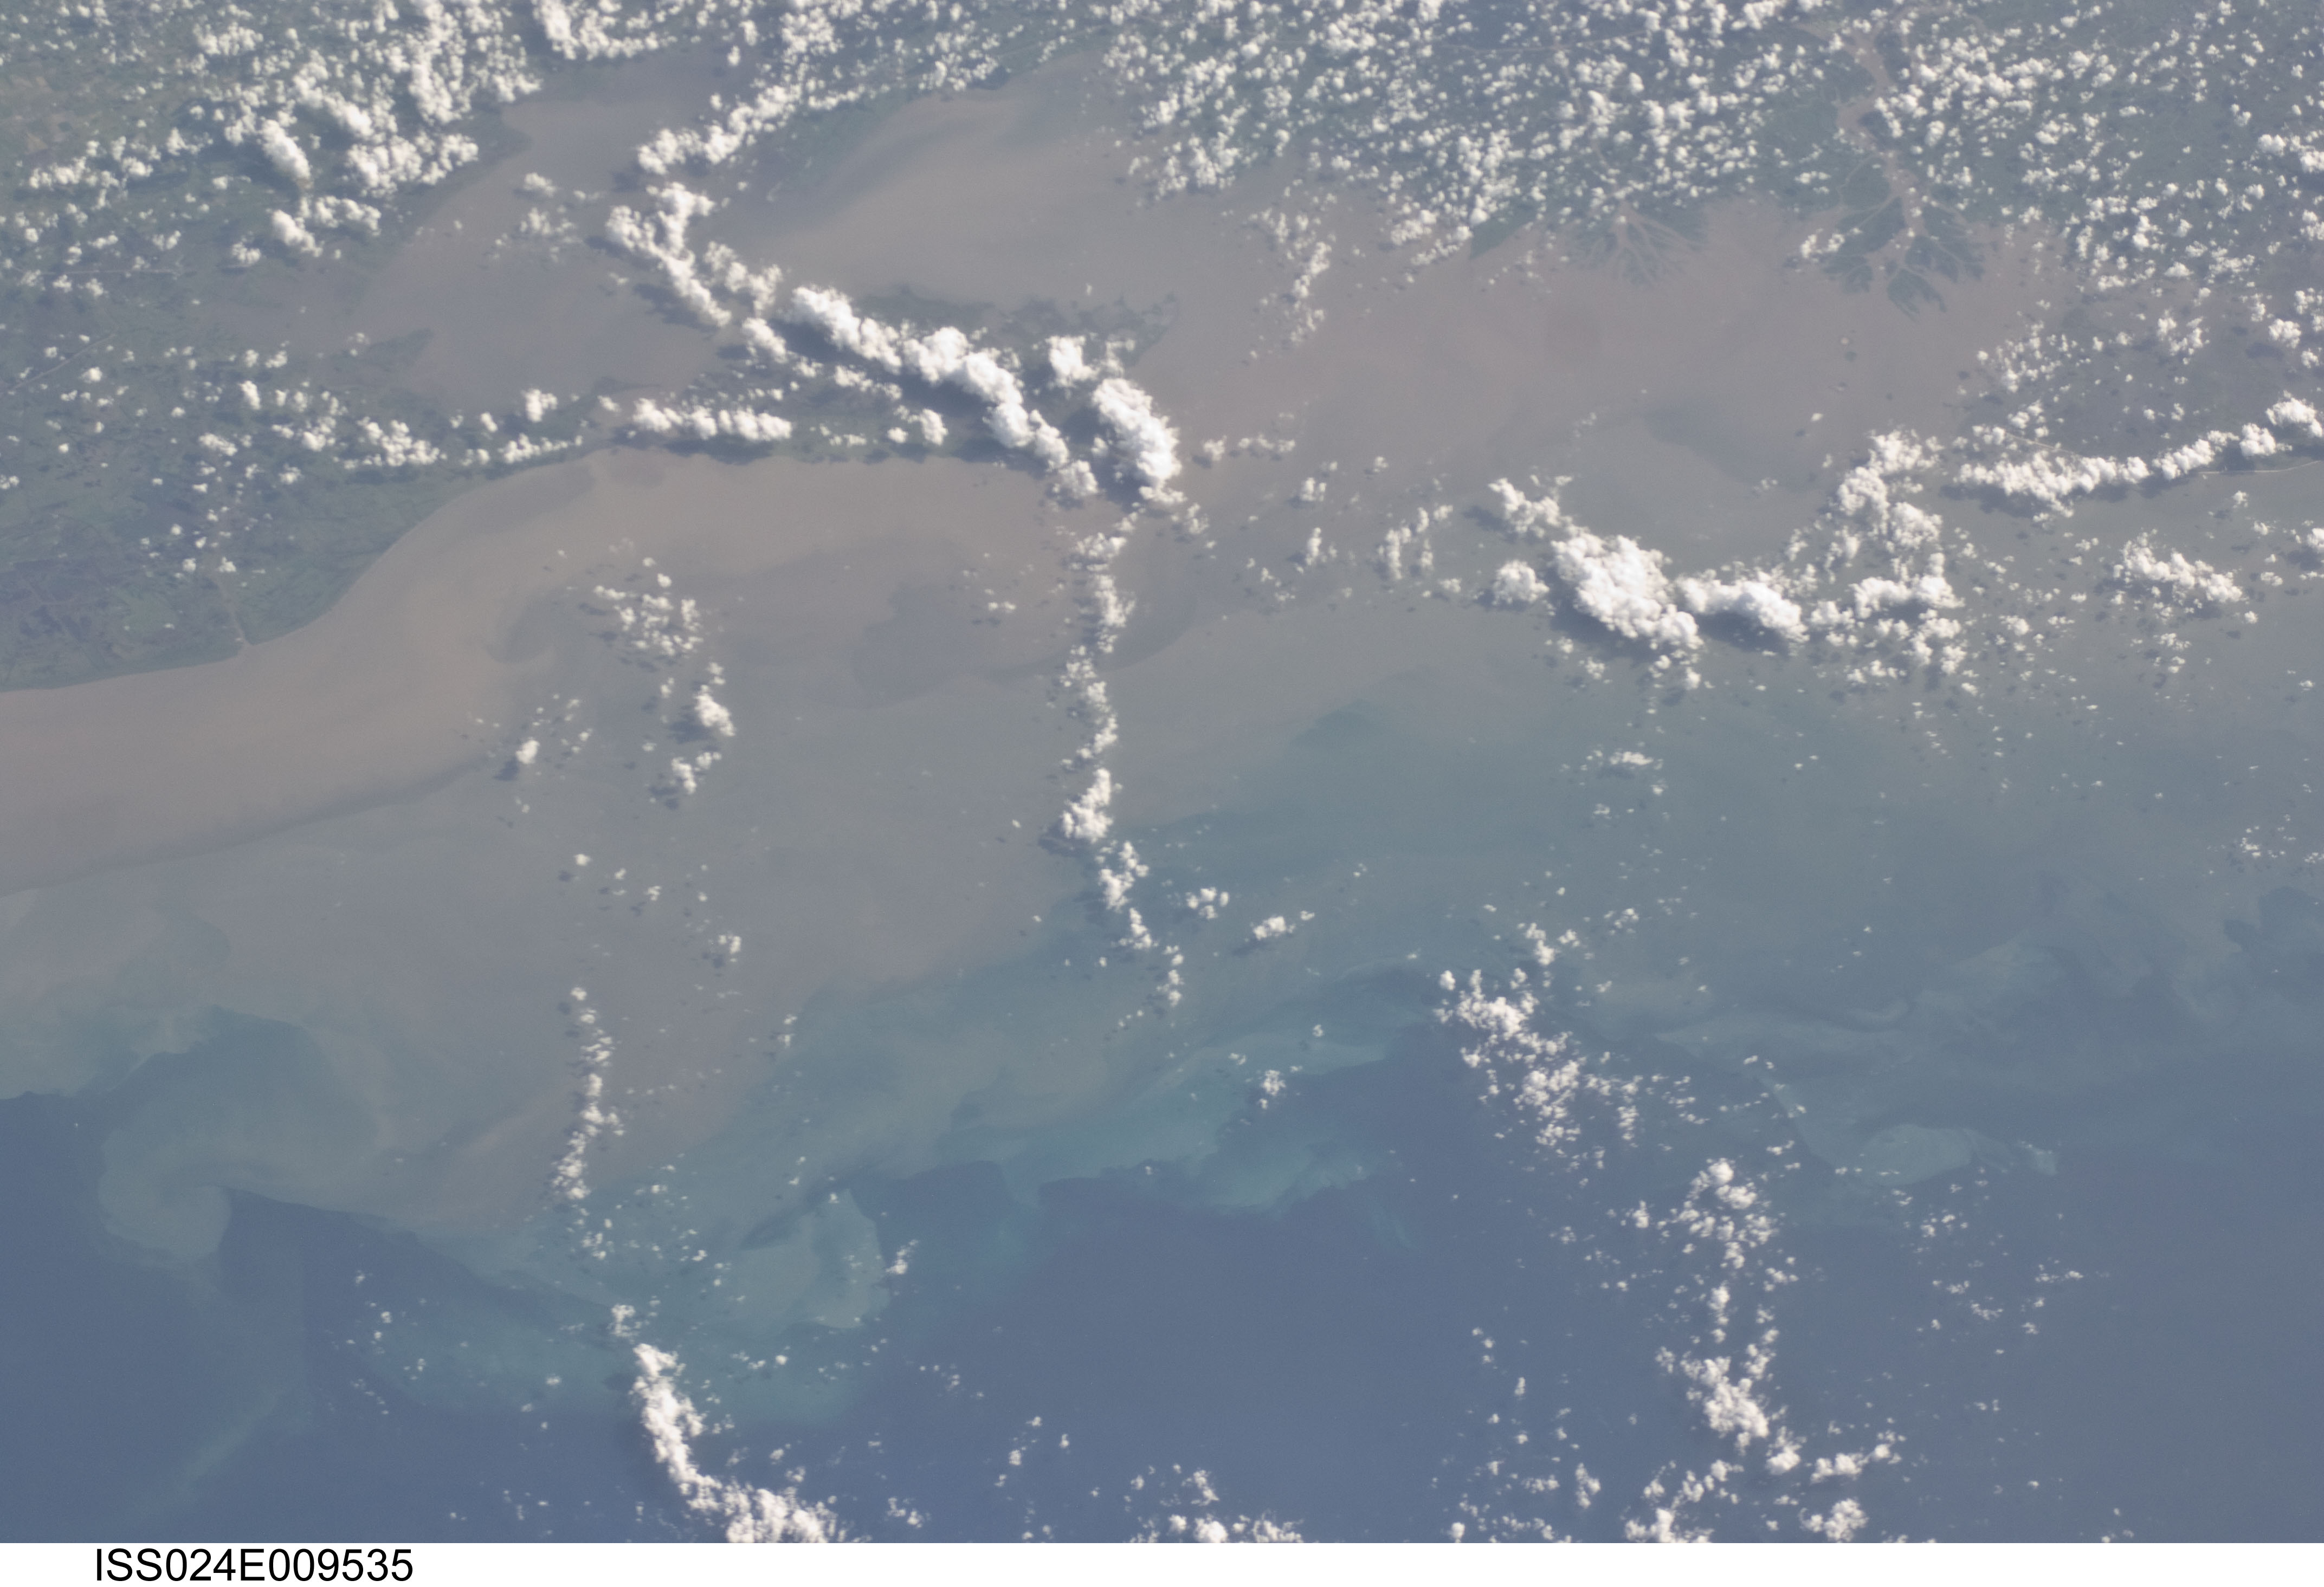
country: USA-LOUISIANA
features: SEDIMENT, MARSH I., VERMILION B., E. & W. COTE BLANCHE BAYS, ATACHAFALAYA B.
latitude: 29.3
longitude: -91.9
